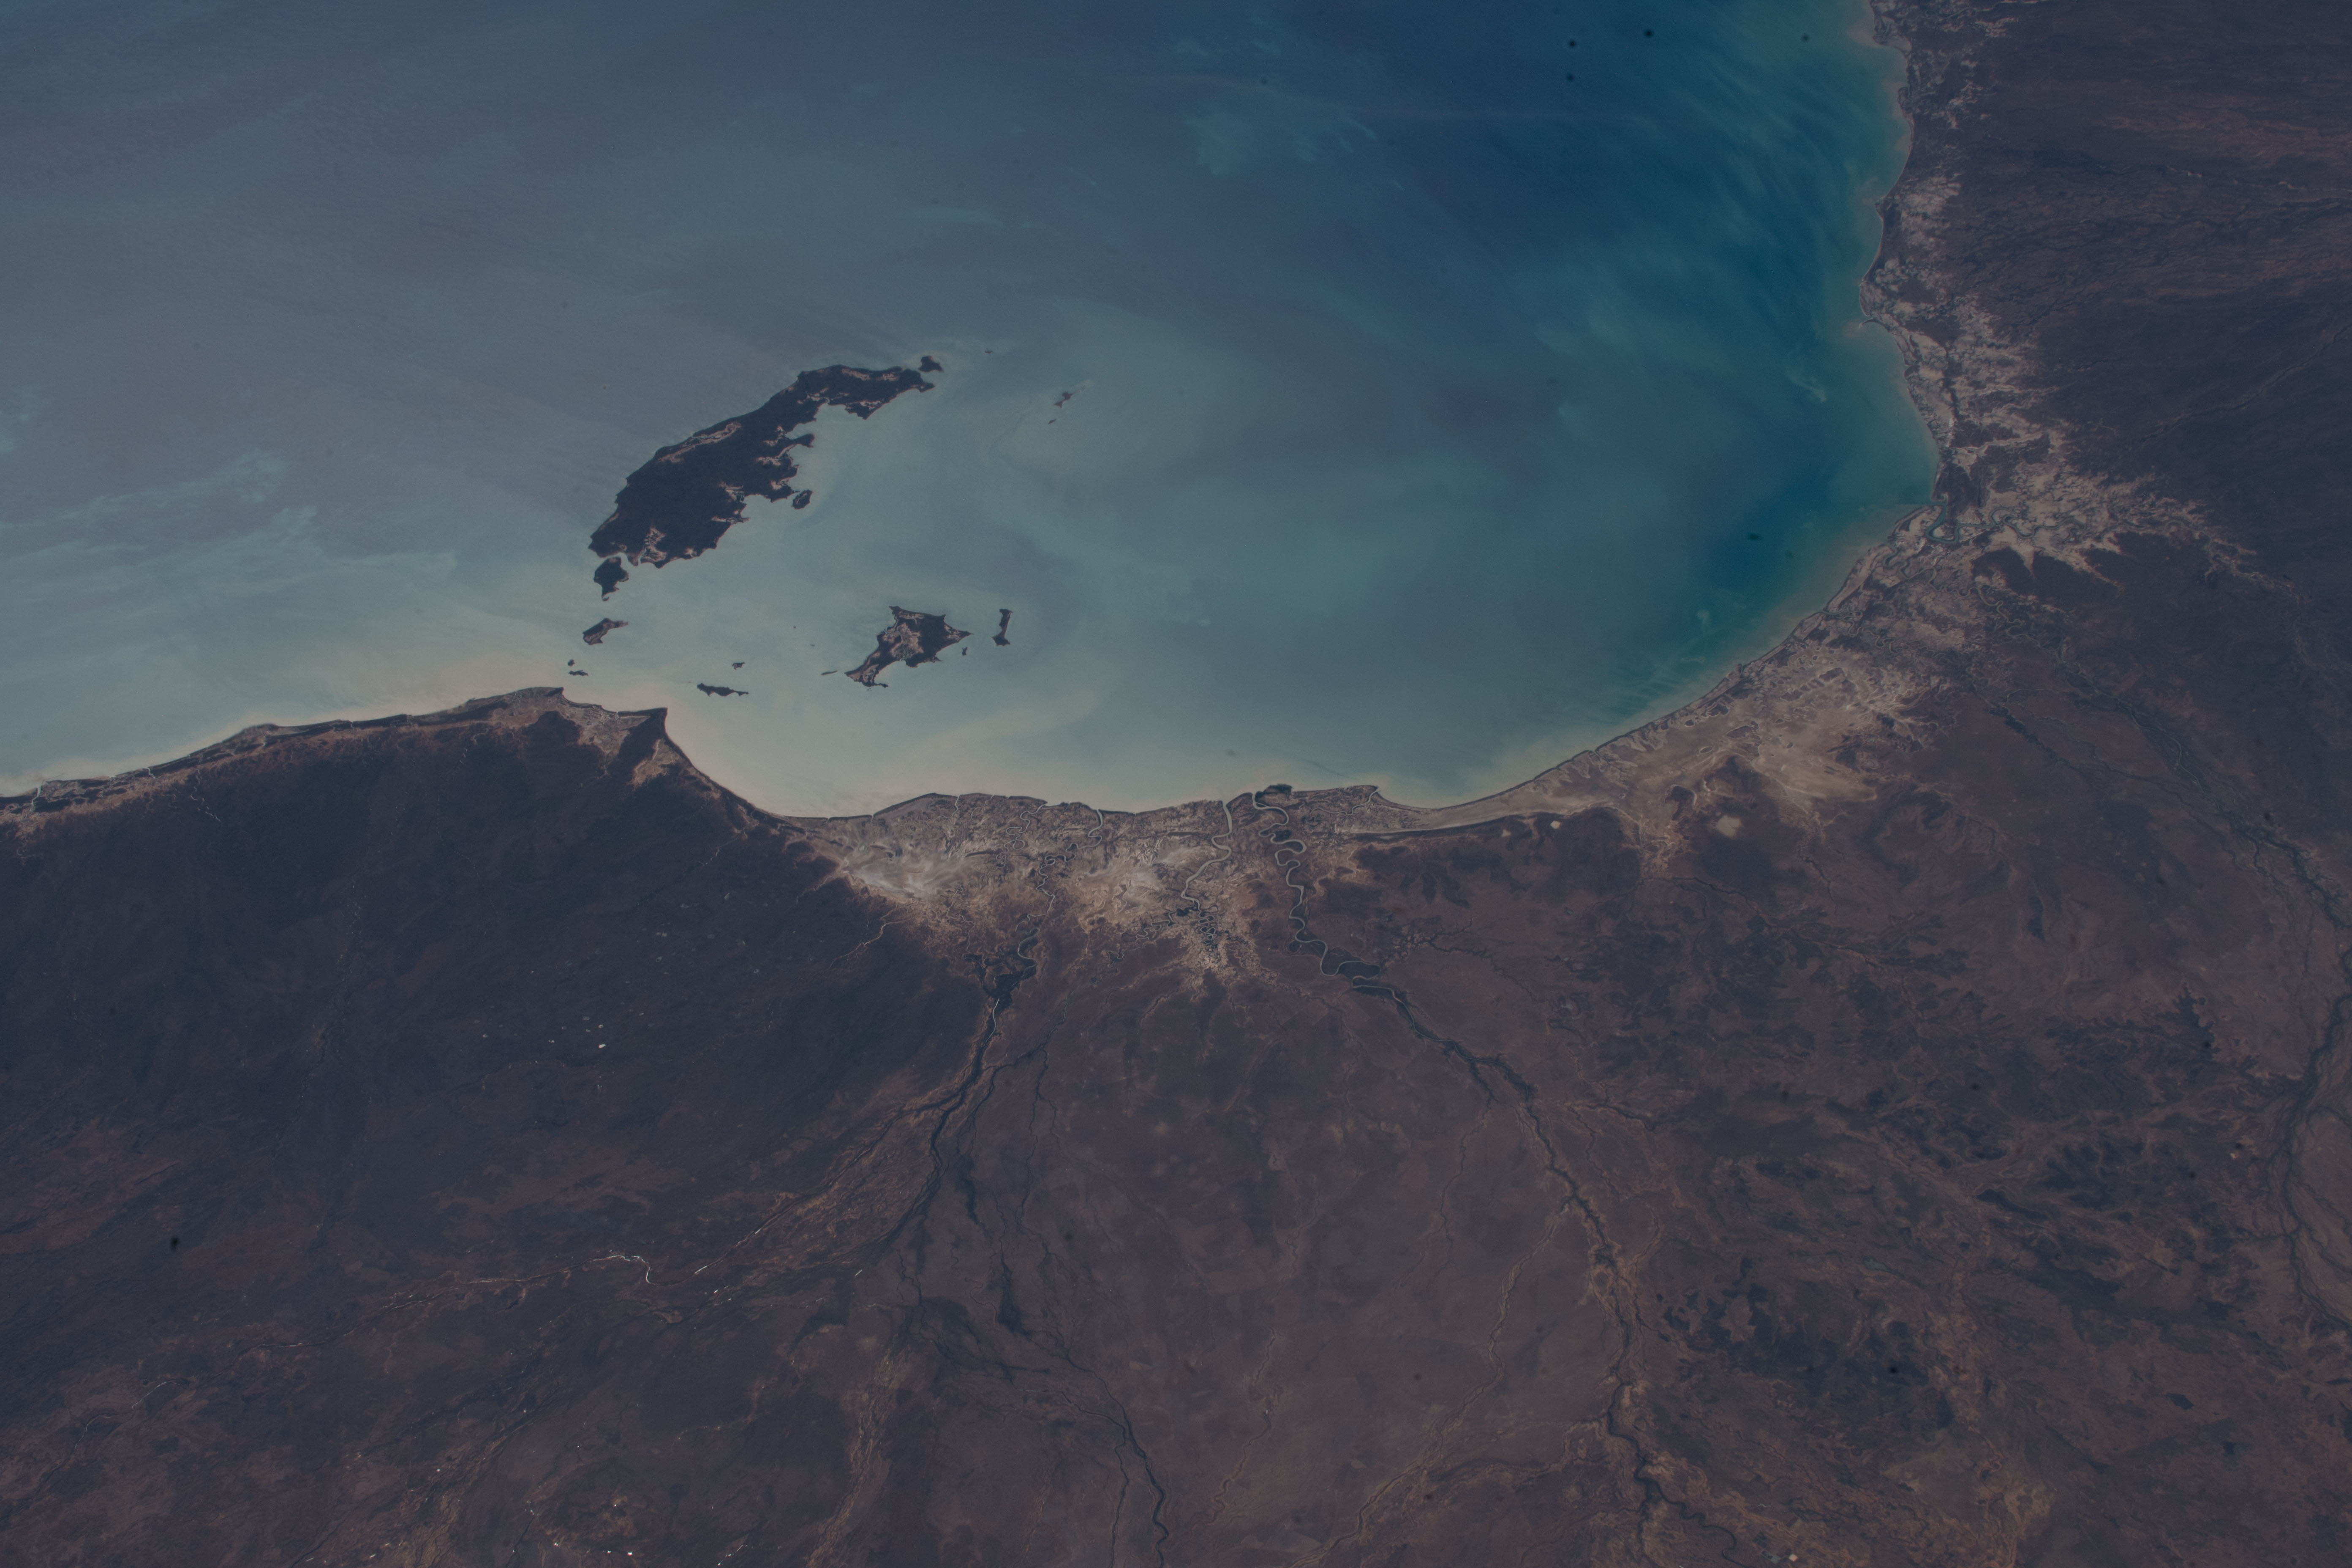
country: AUSTRALIA-Q
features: GULF OF CARPENTARIA, MORNINGTON ISLAND, DENHAM ISLAND, FORSYTH ISLAND, BENTINCK ISLAND, LEICHHARDT RIVER.
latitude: -17.6
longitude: 139.9
